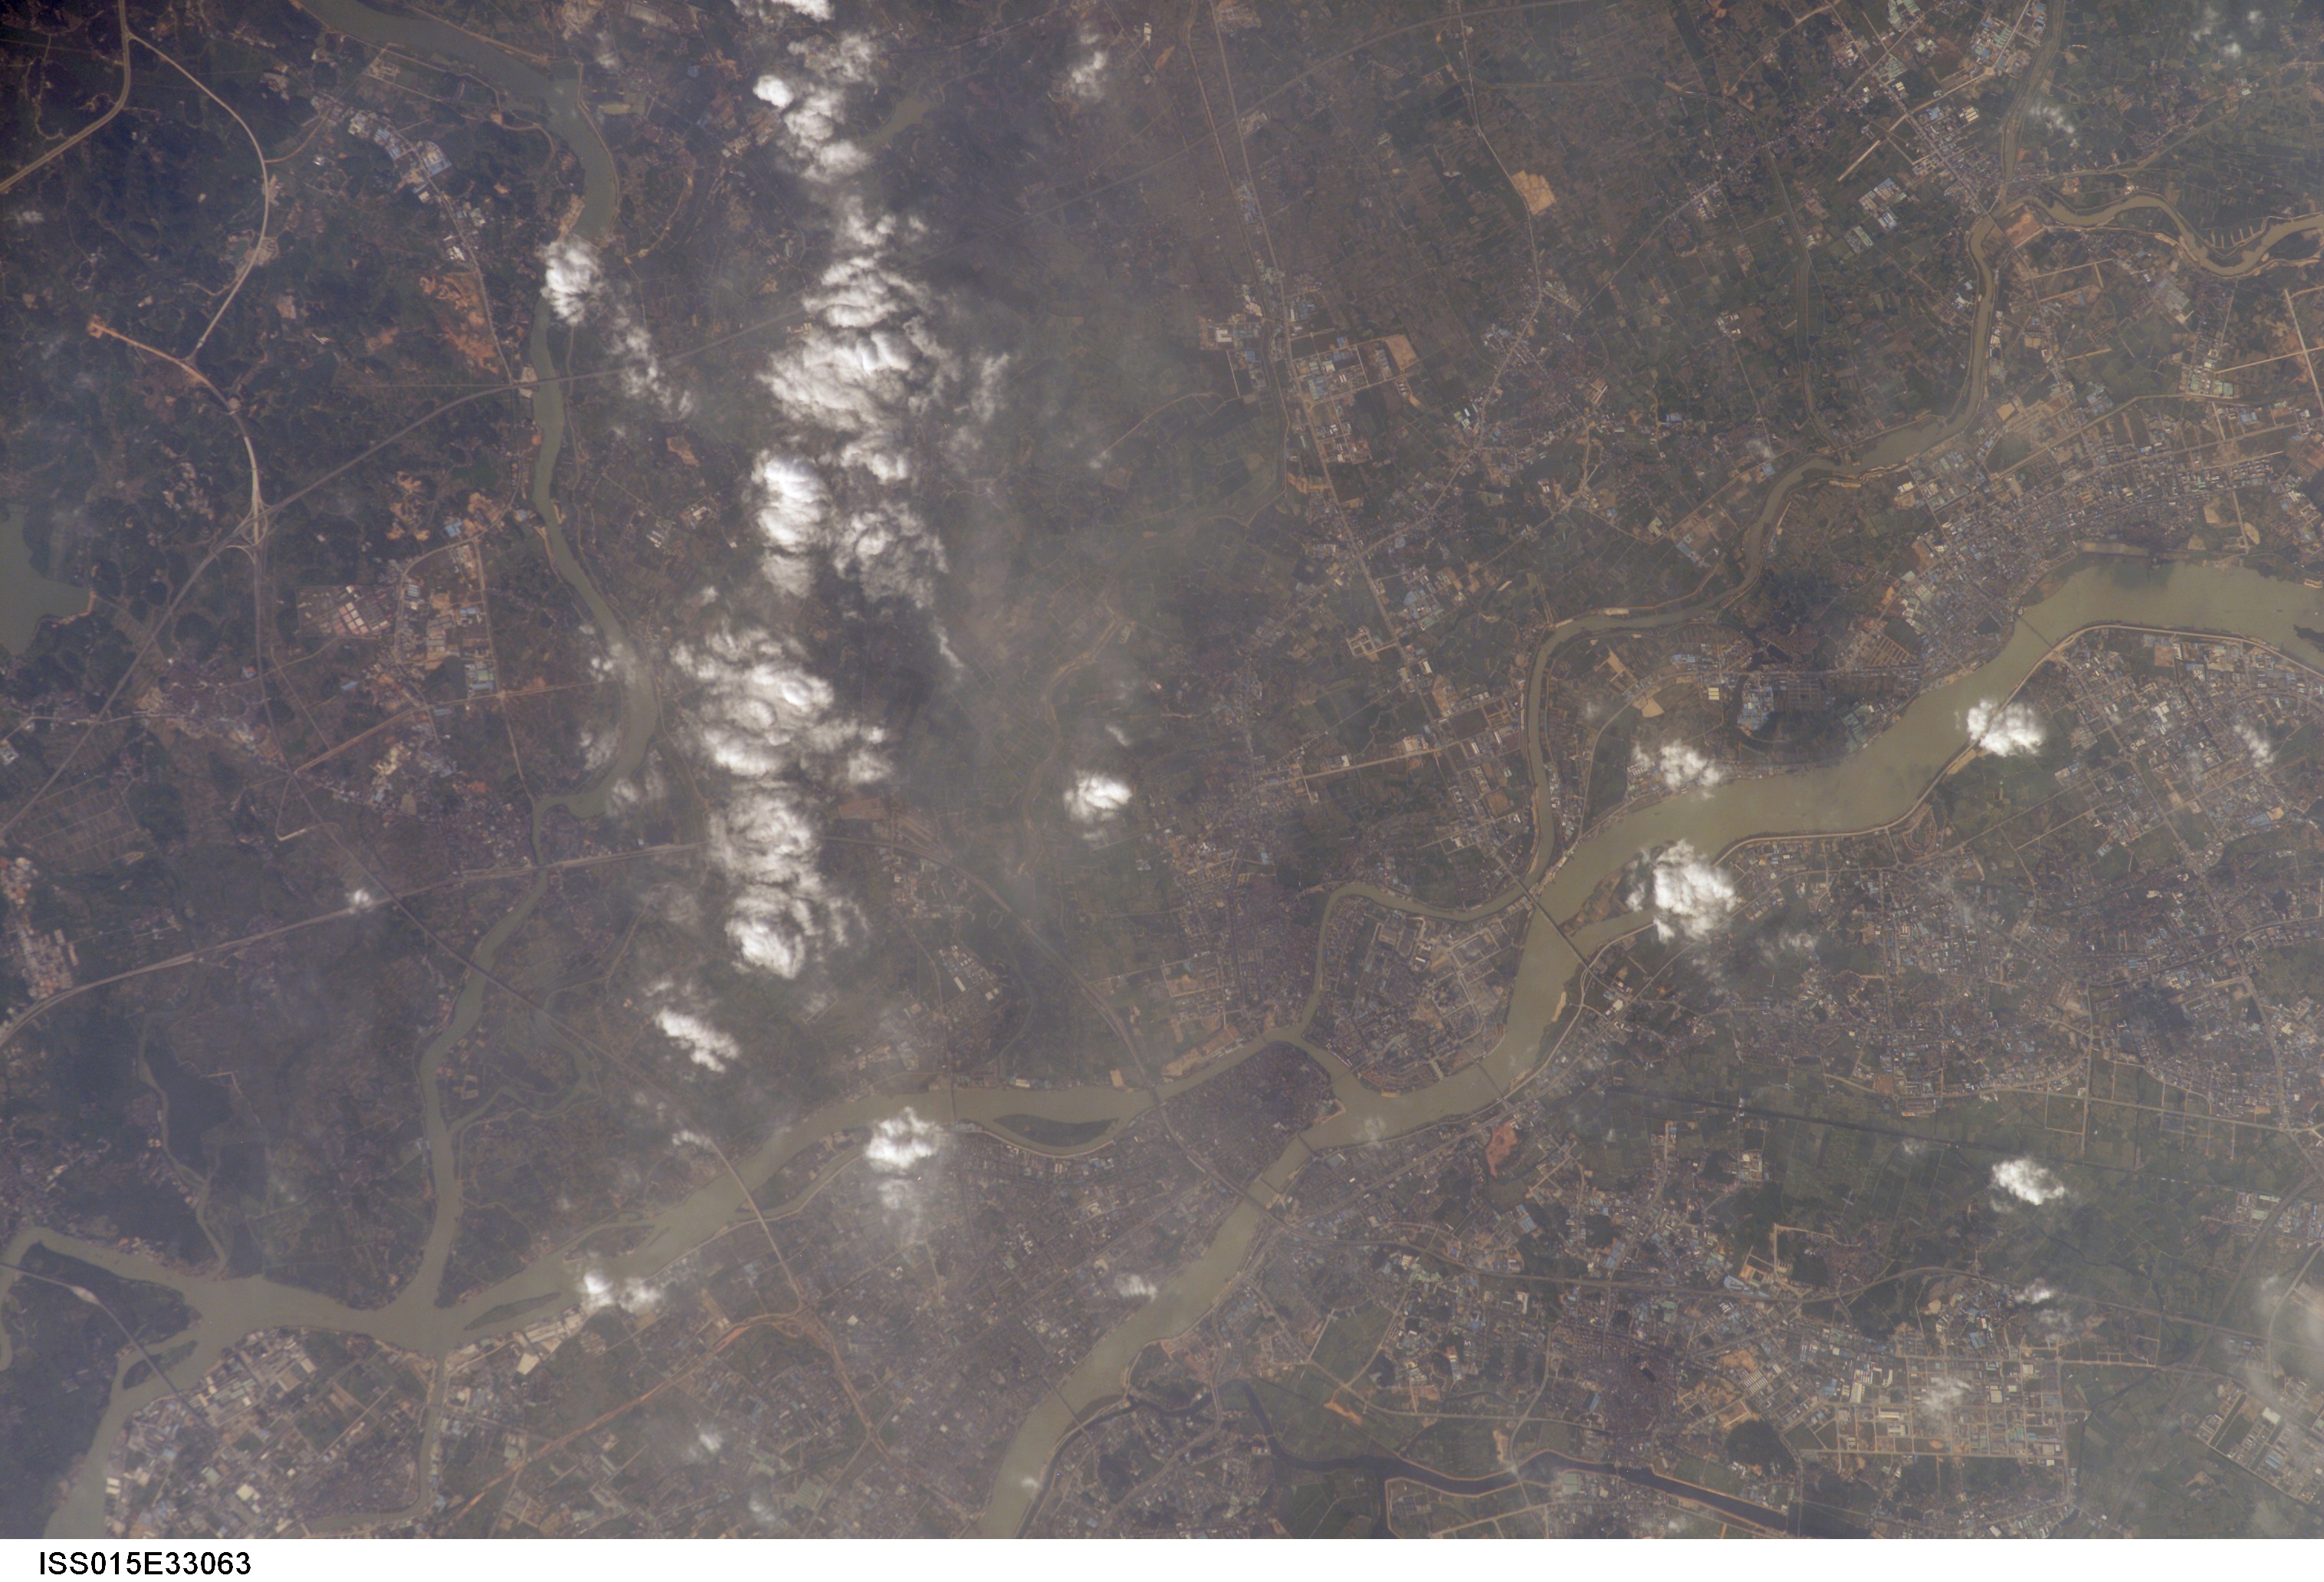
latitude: 23.2
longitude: 113.8
